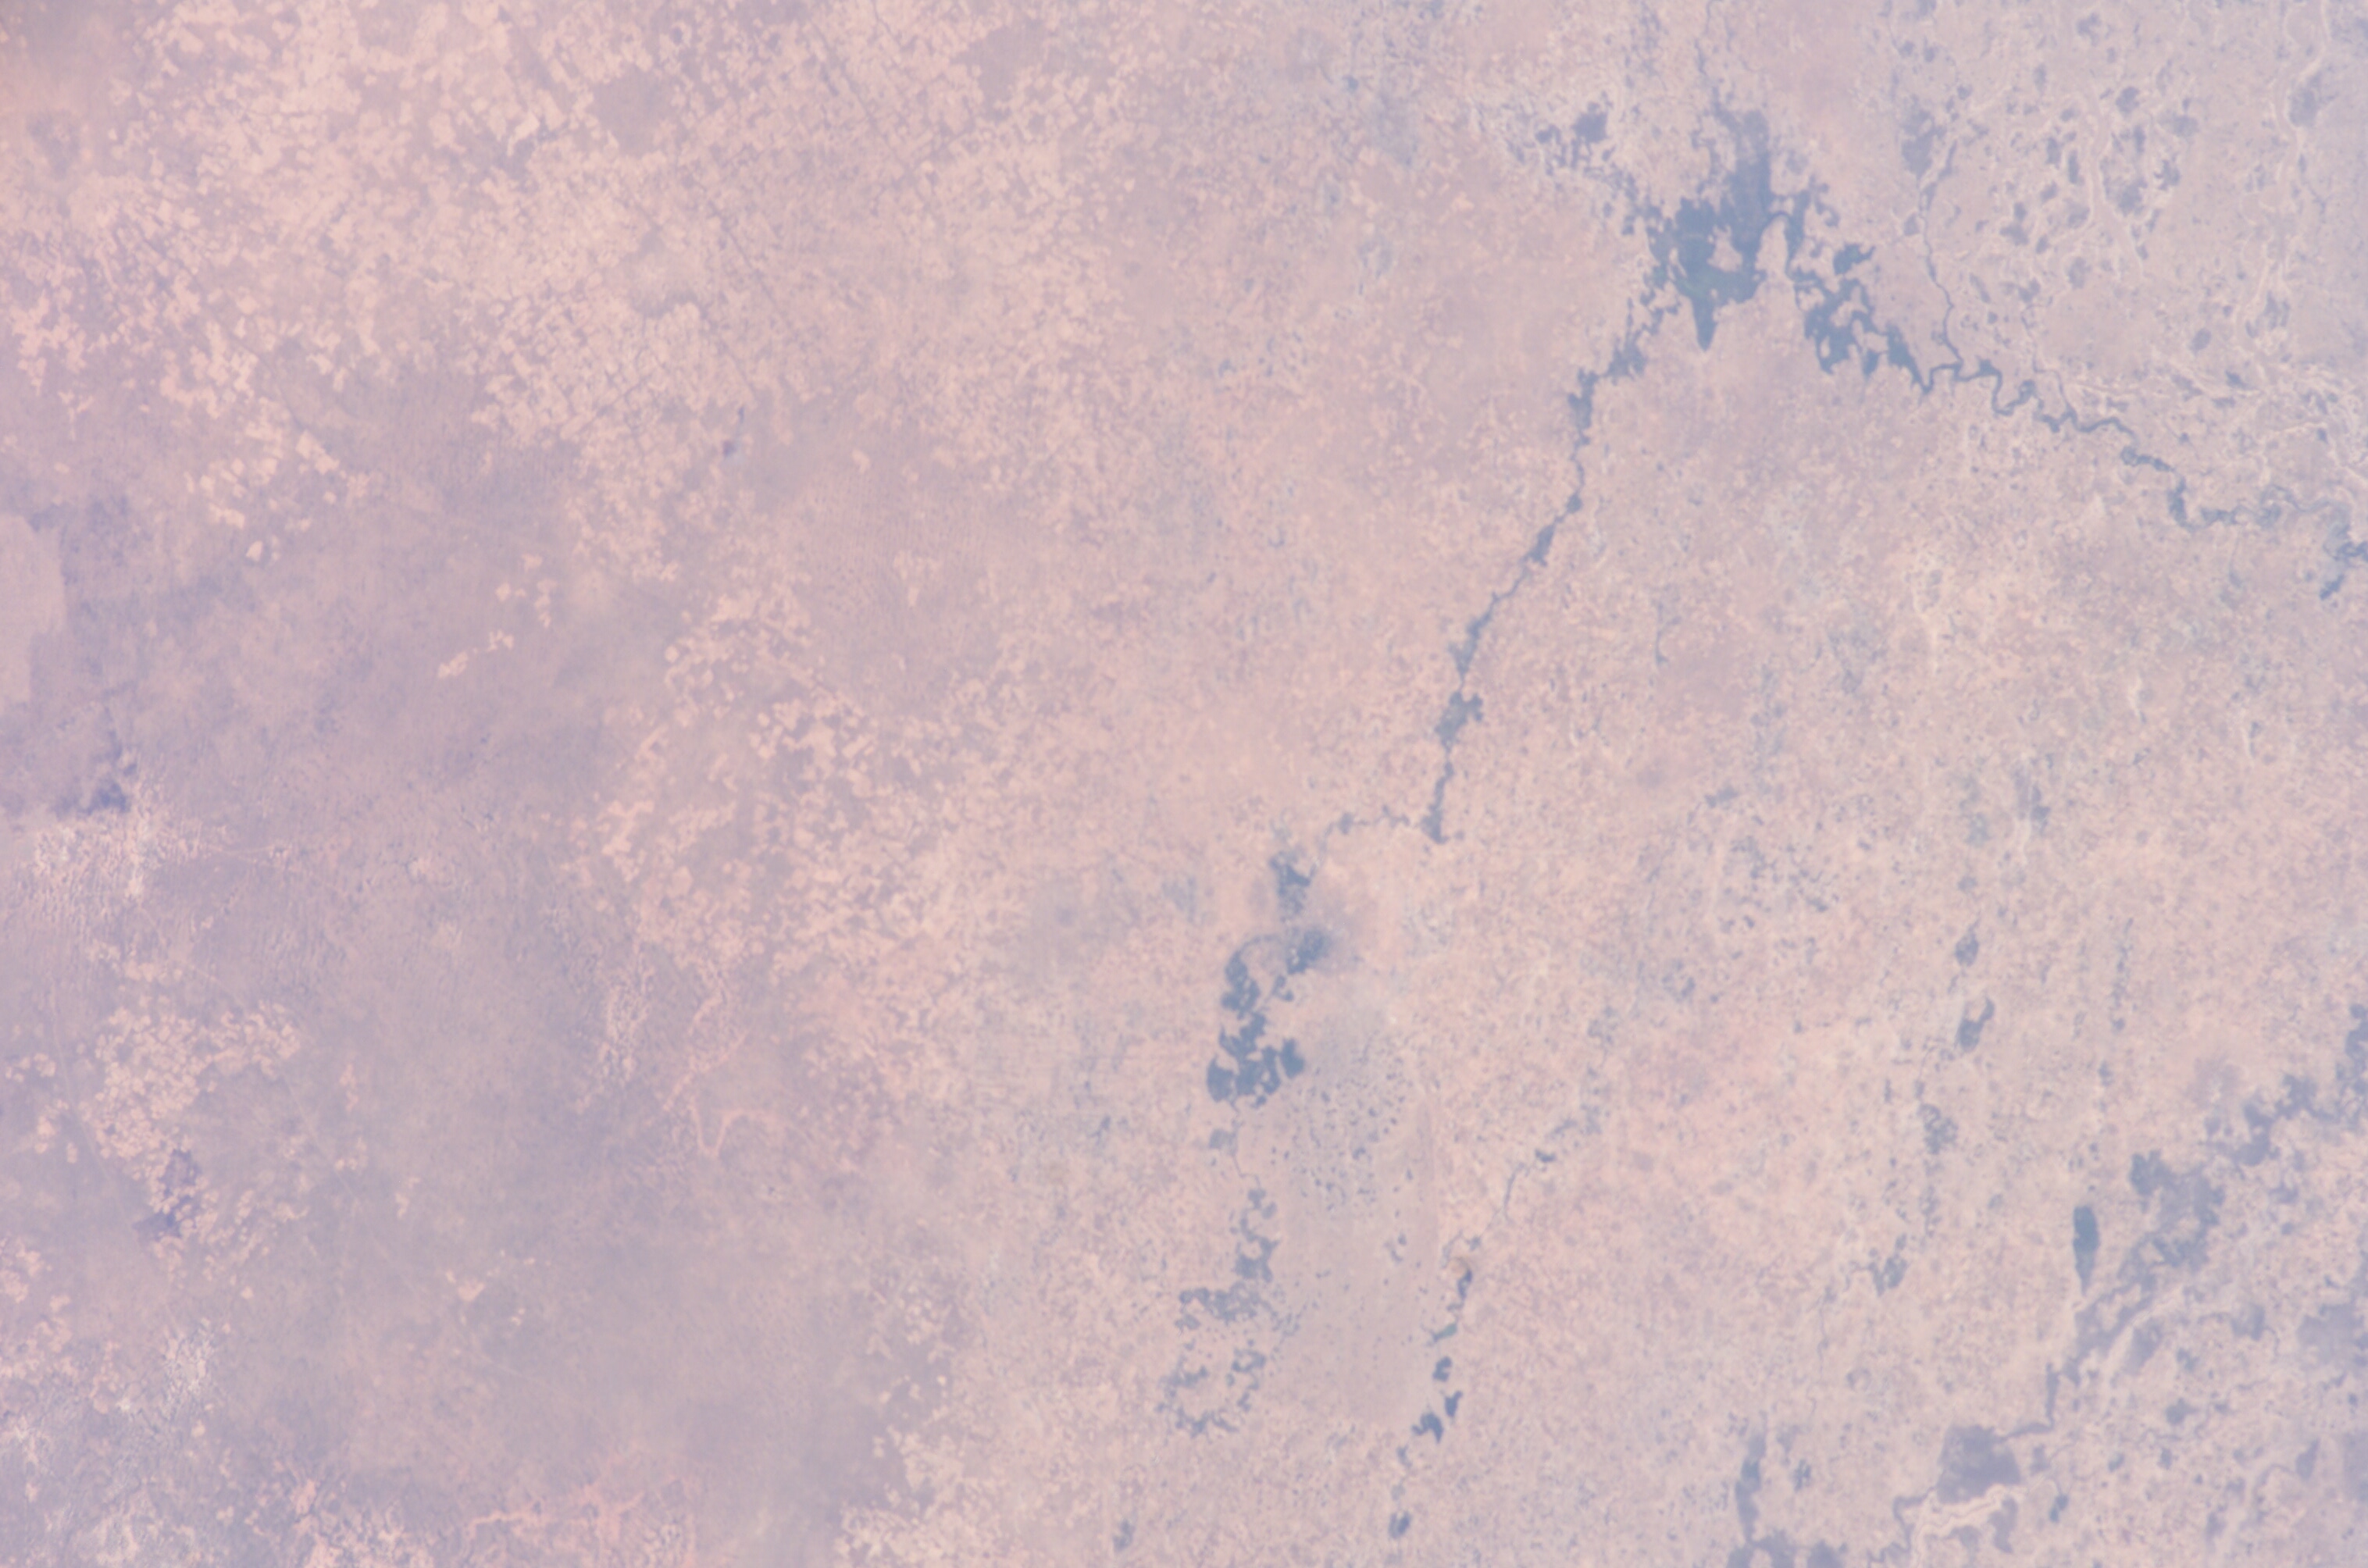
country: SUDAN
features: WADI IBRAH & WADI AMER FANS
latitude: 11.0
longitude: 25.0
